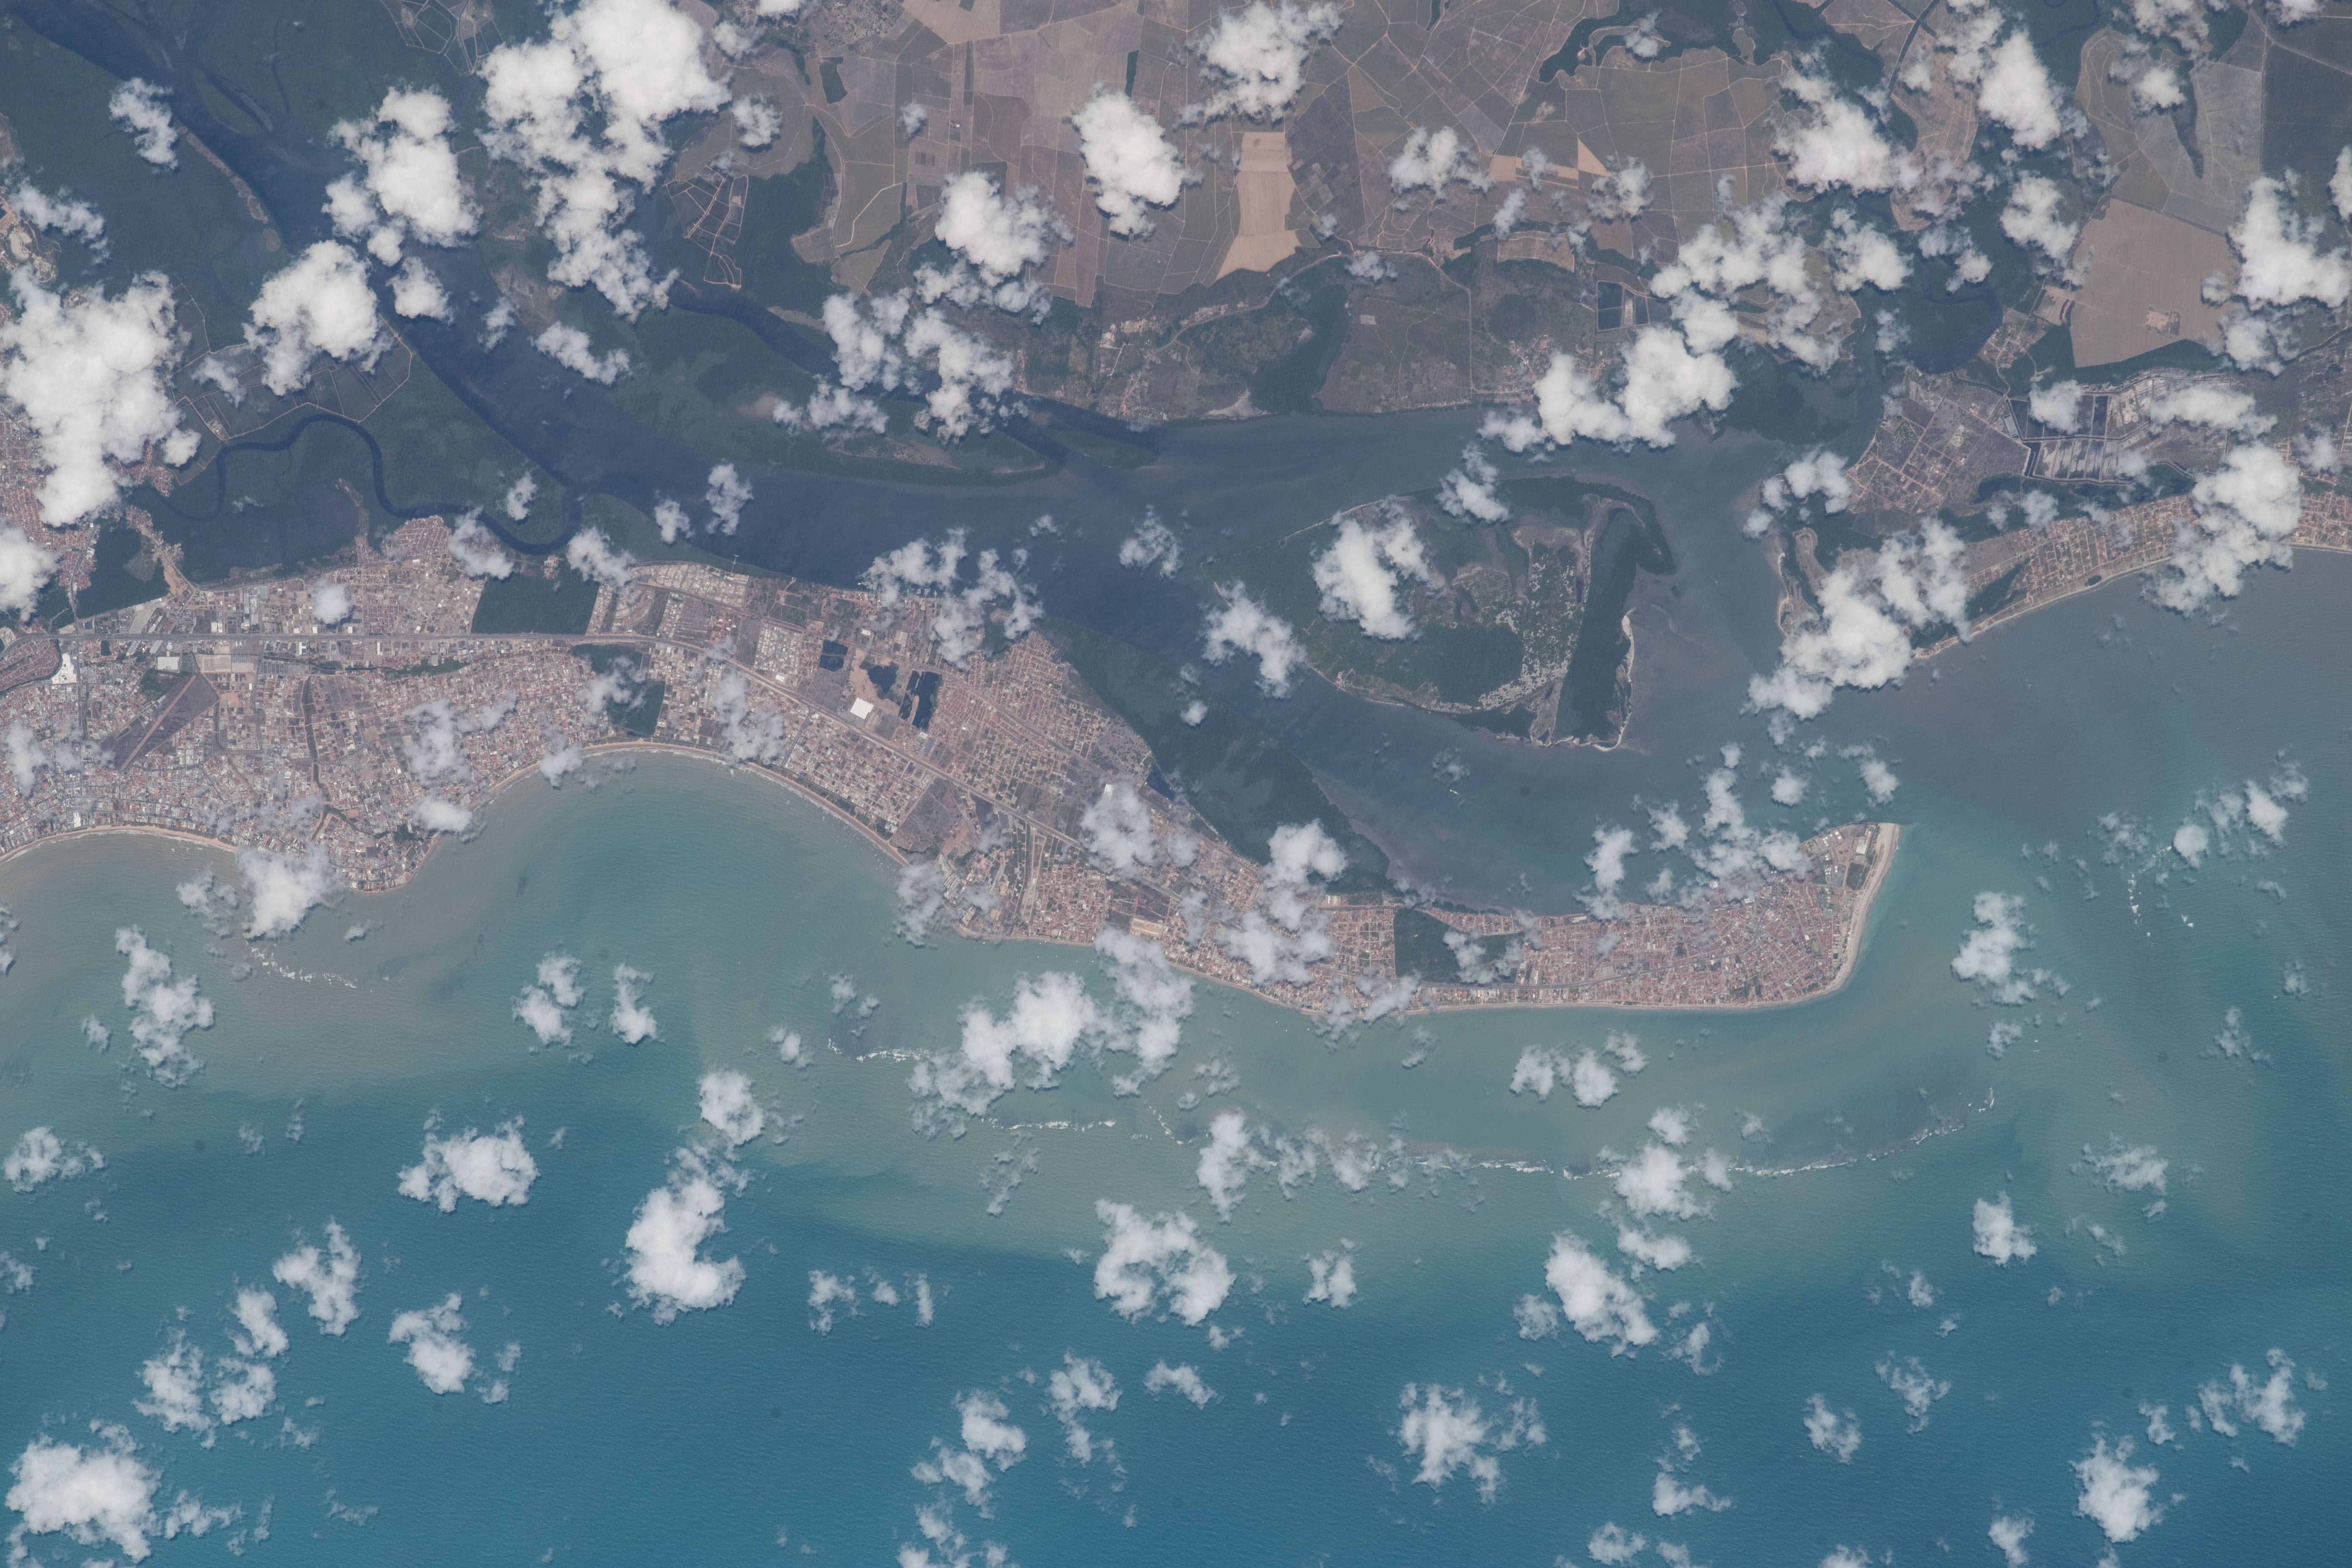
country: BRAZIL
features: CABEDELO, RESTINGA ISLAND, PARAIBA DO NORTE RIVER
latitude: -7.0
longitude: -34.8
